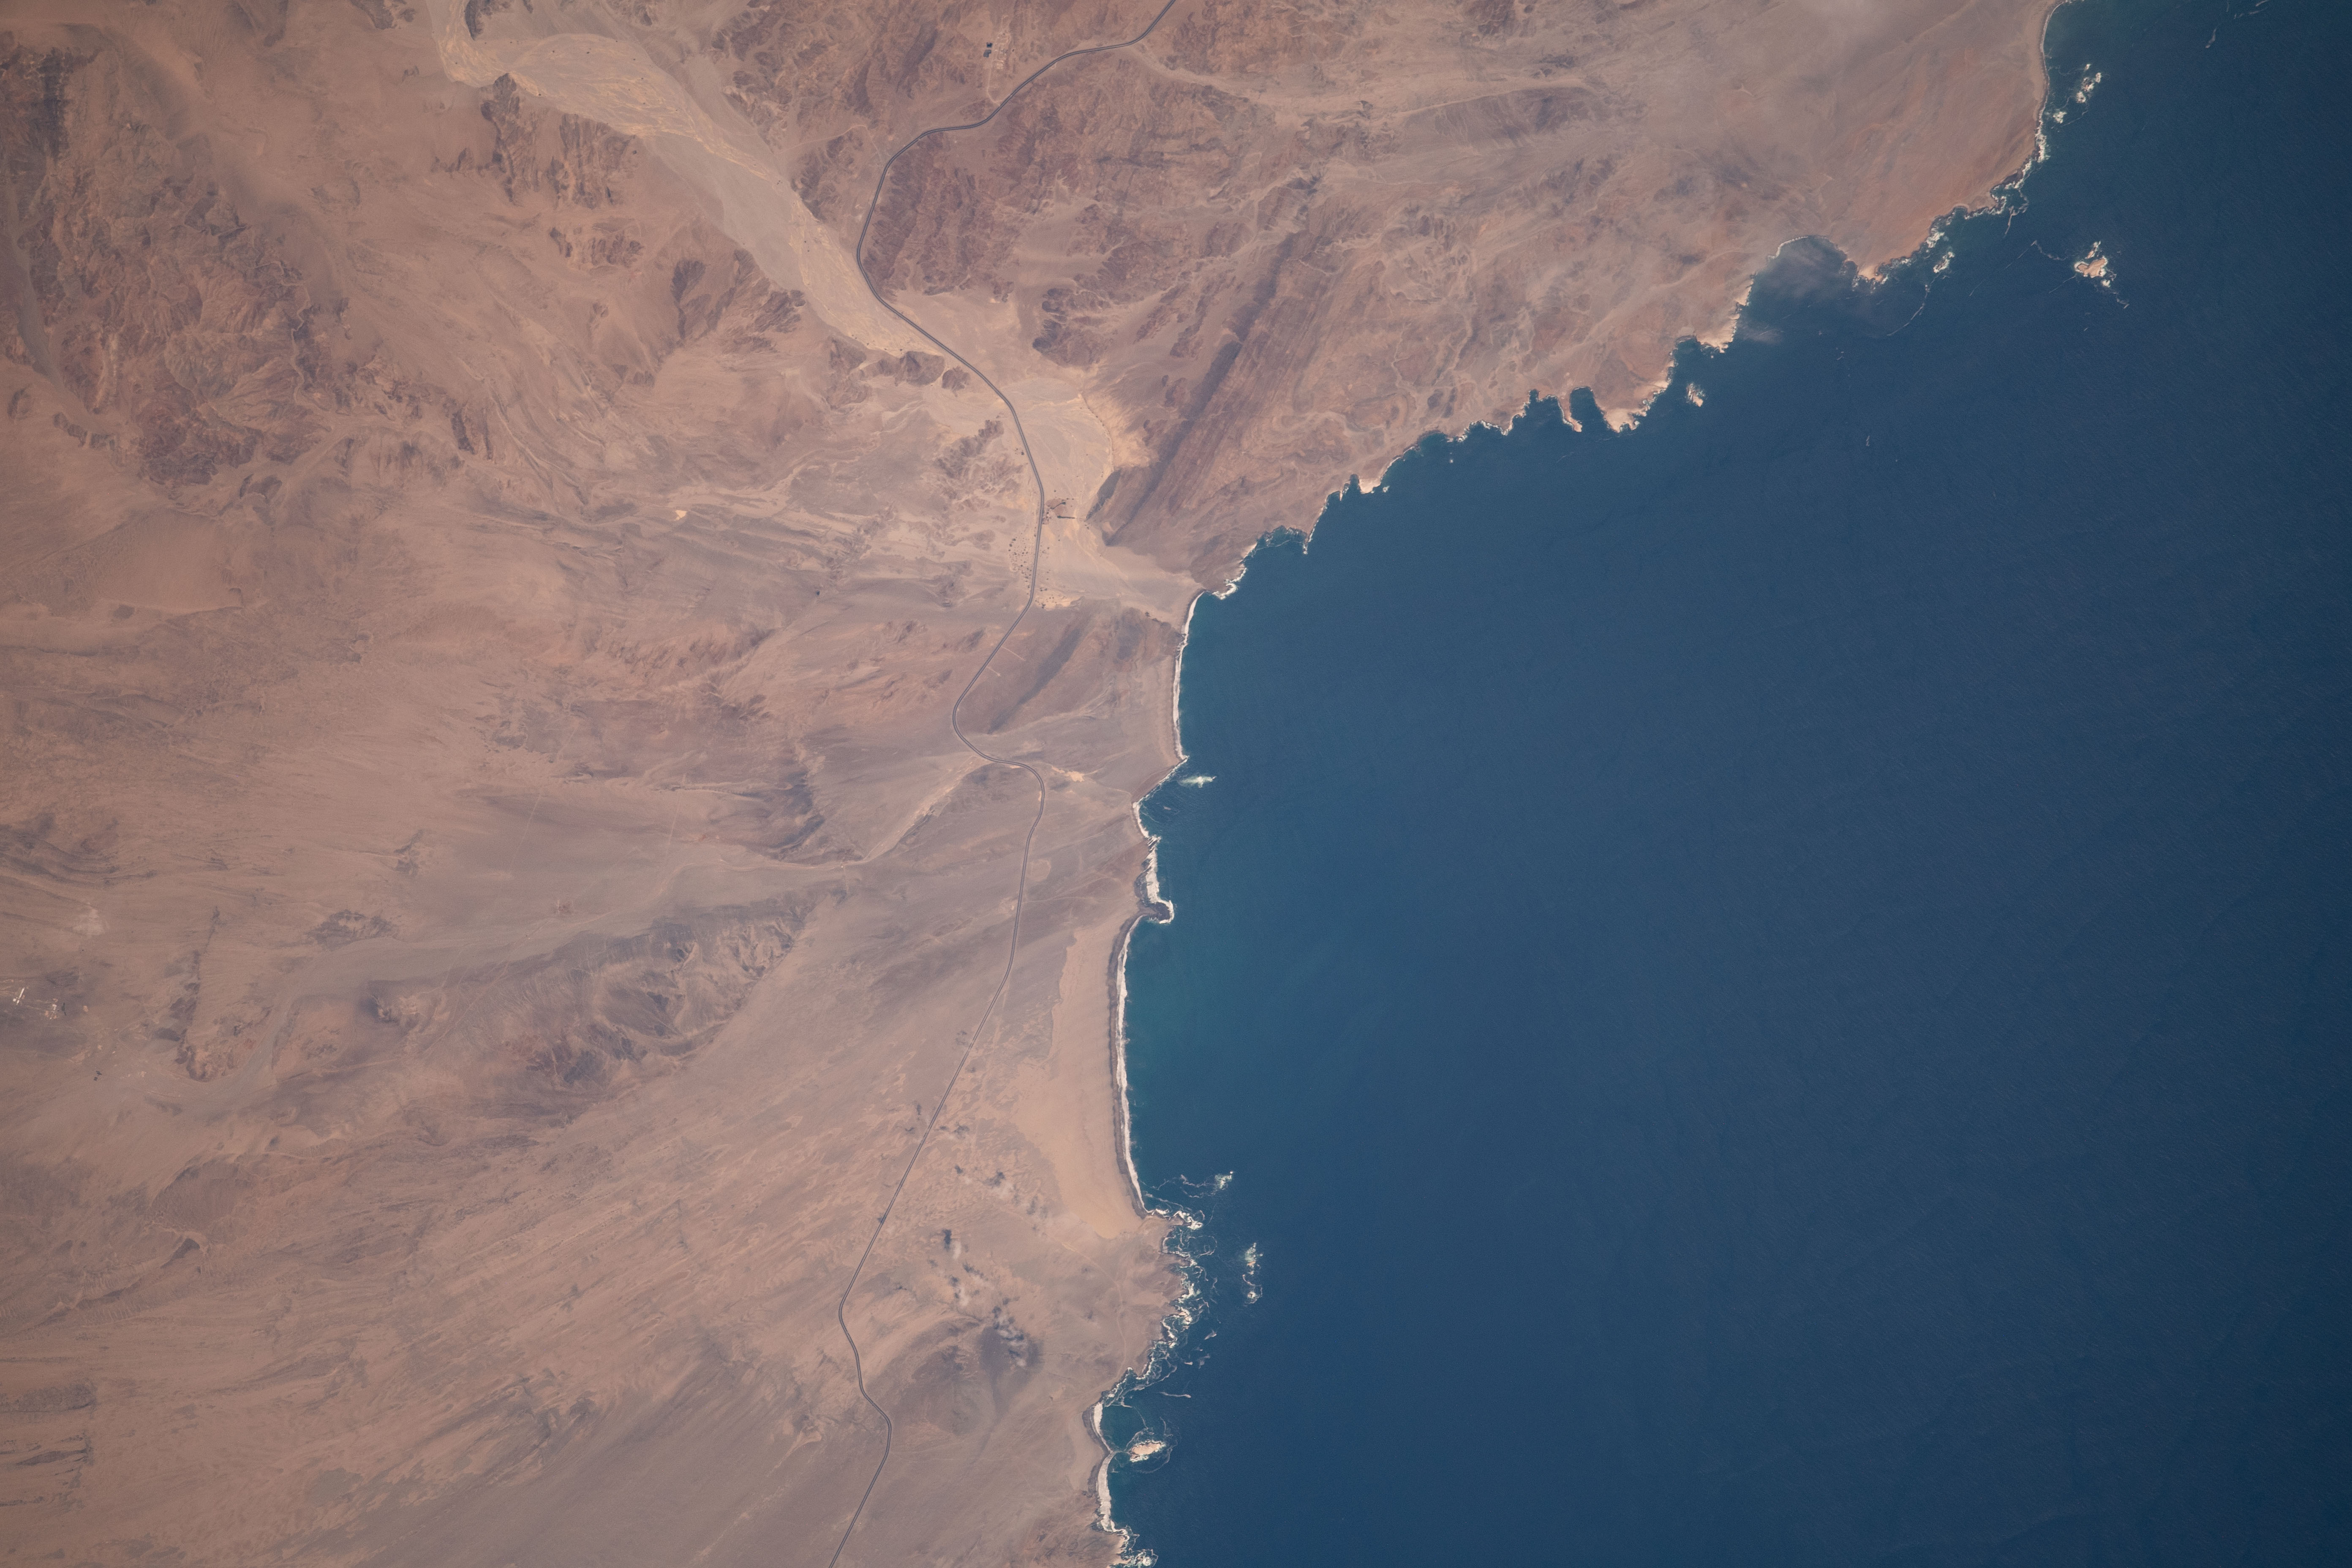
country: PERU
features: COASTLINE
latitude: -9.8
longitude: -78.2
